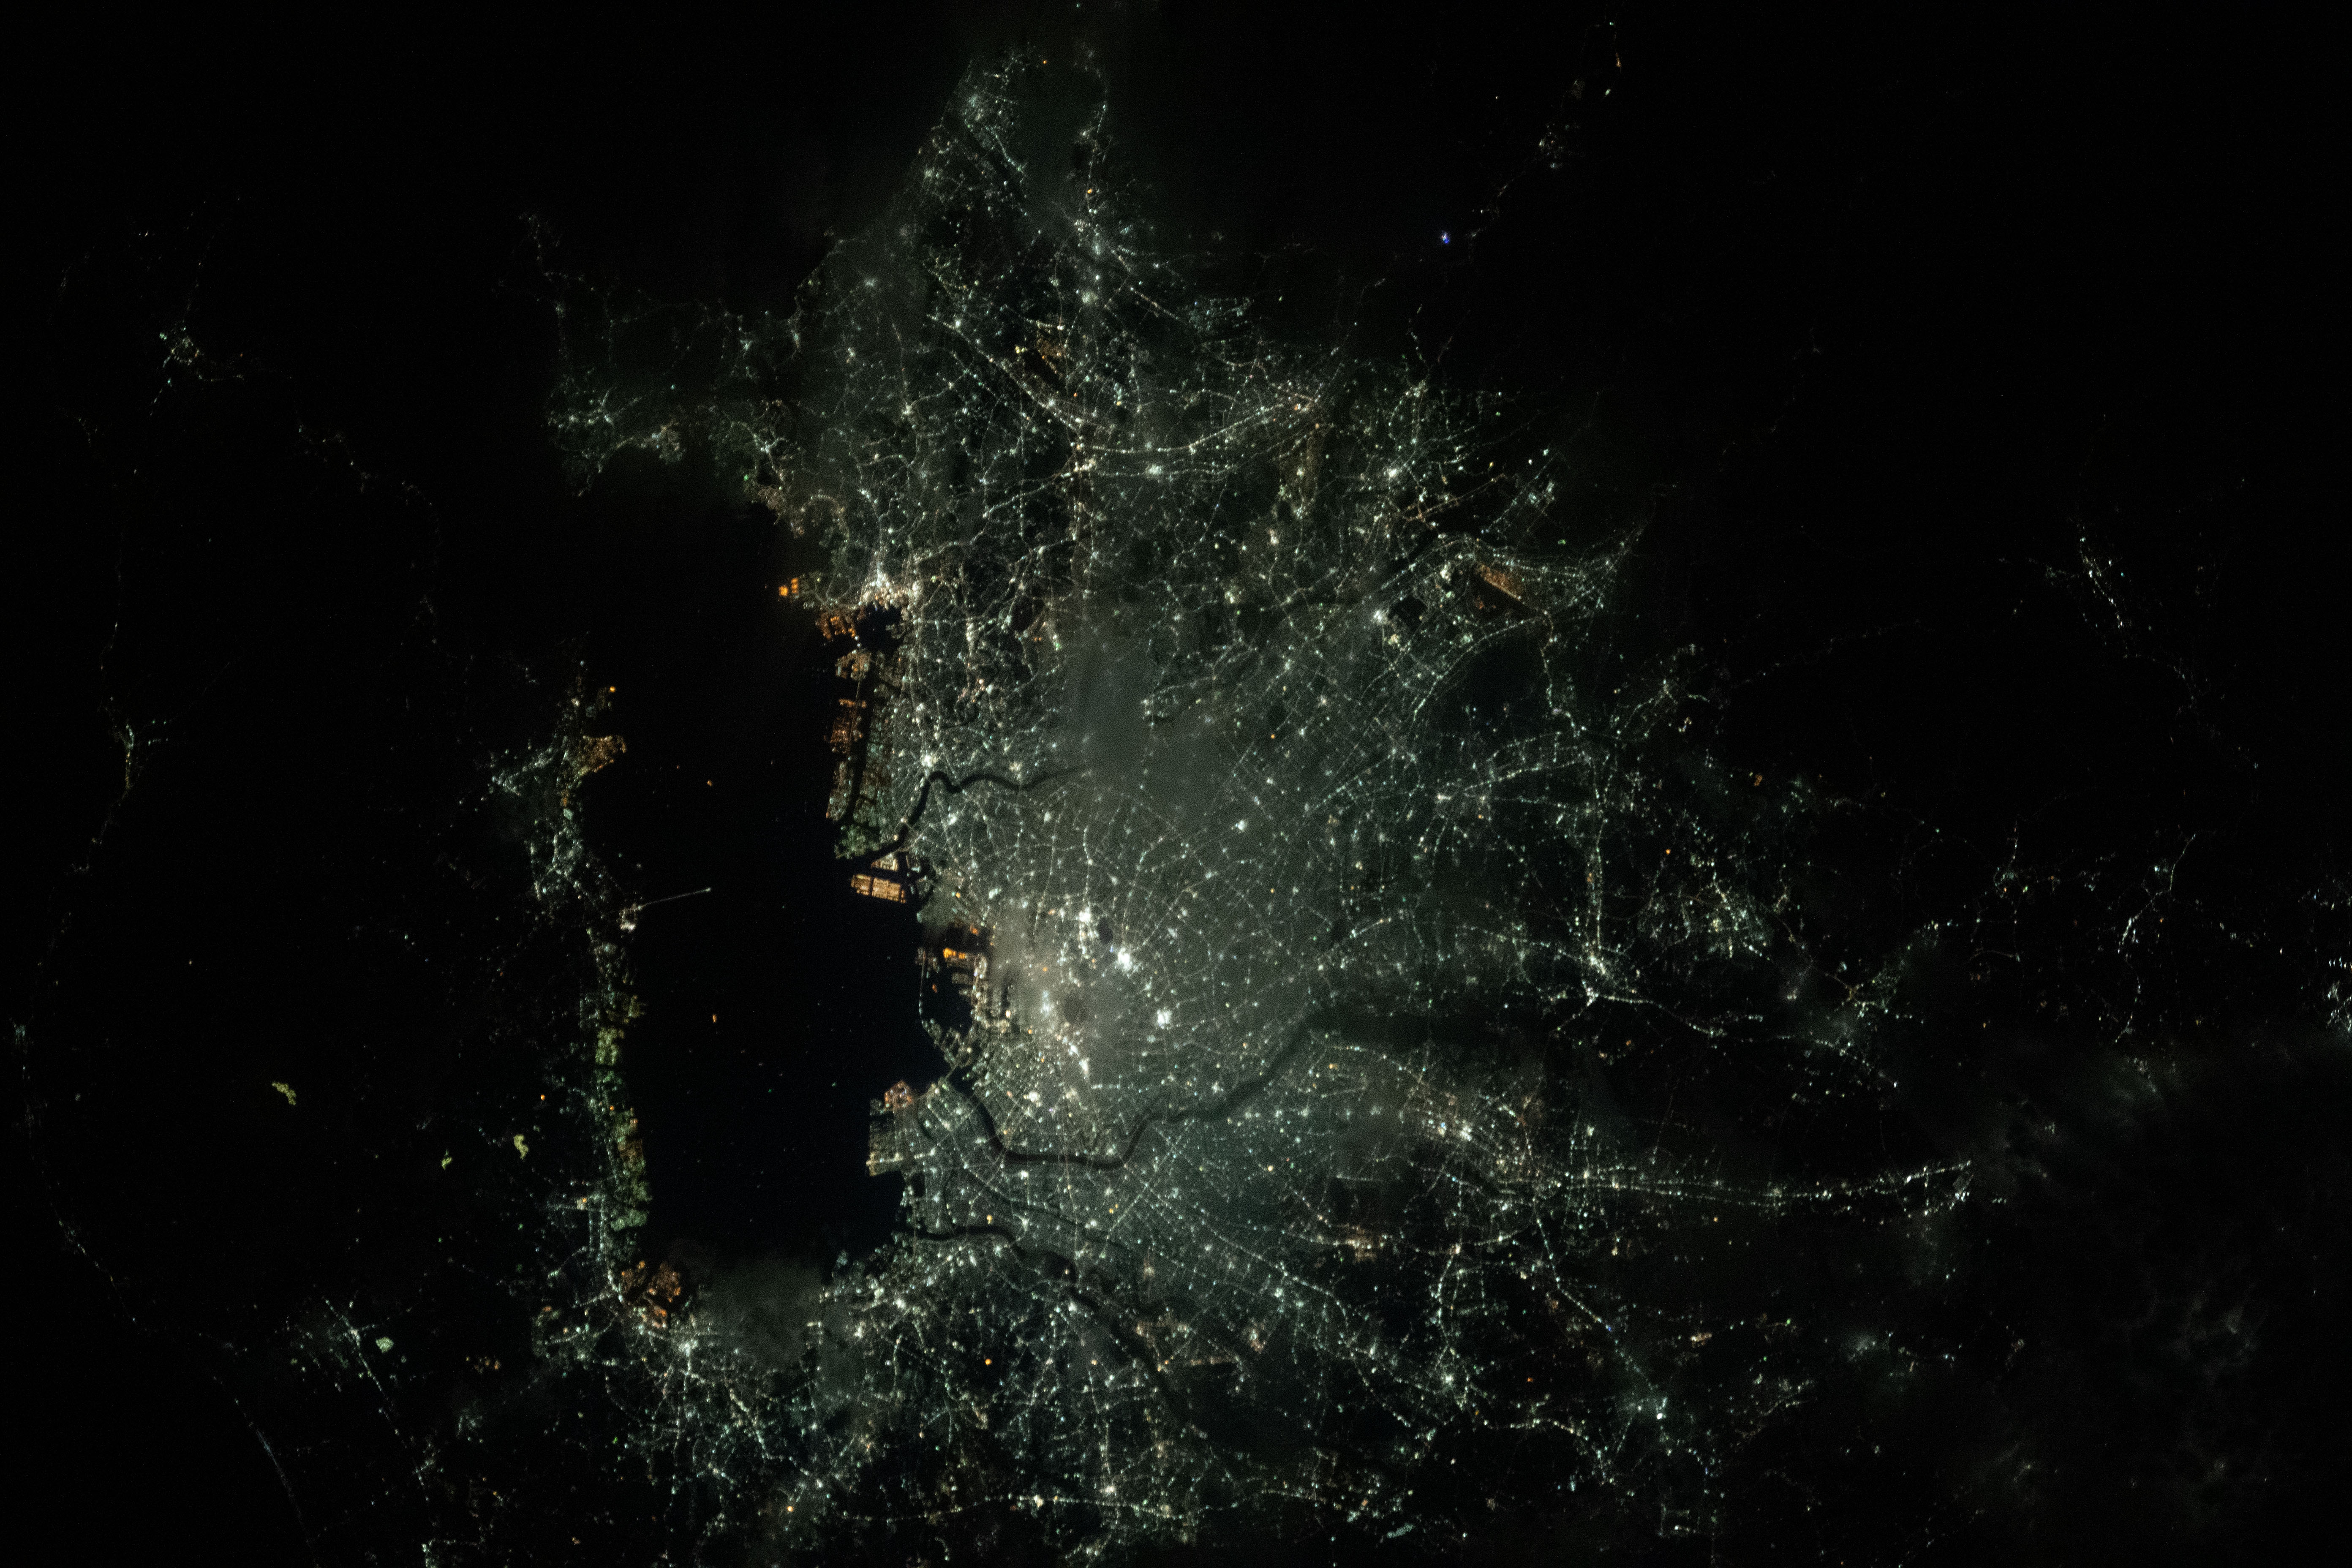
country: JAPAN
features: TOKYO AT NIGHT, CITY LIGHTS, TOKYO BAY
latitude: 35.5
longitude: 139.6
